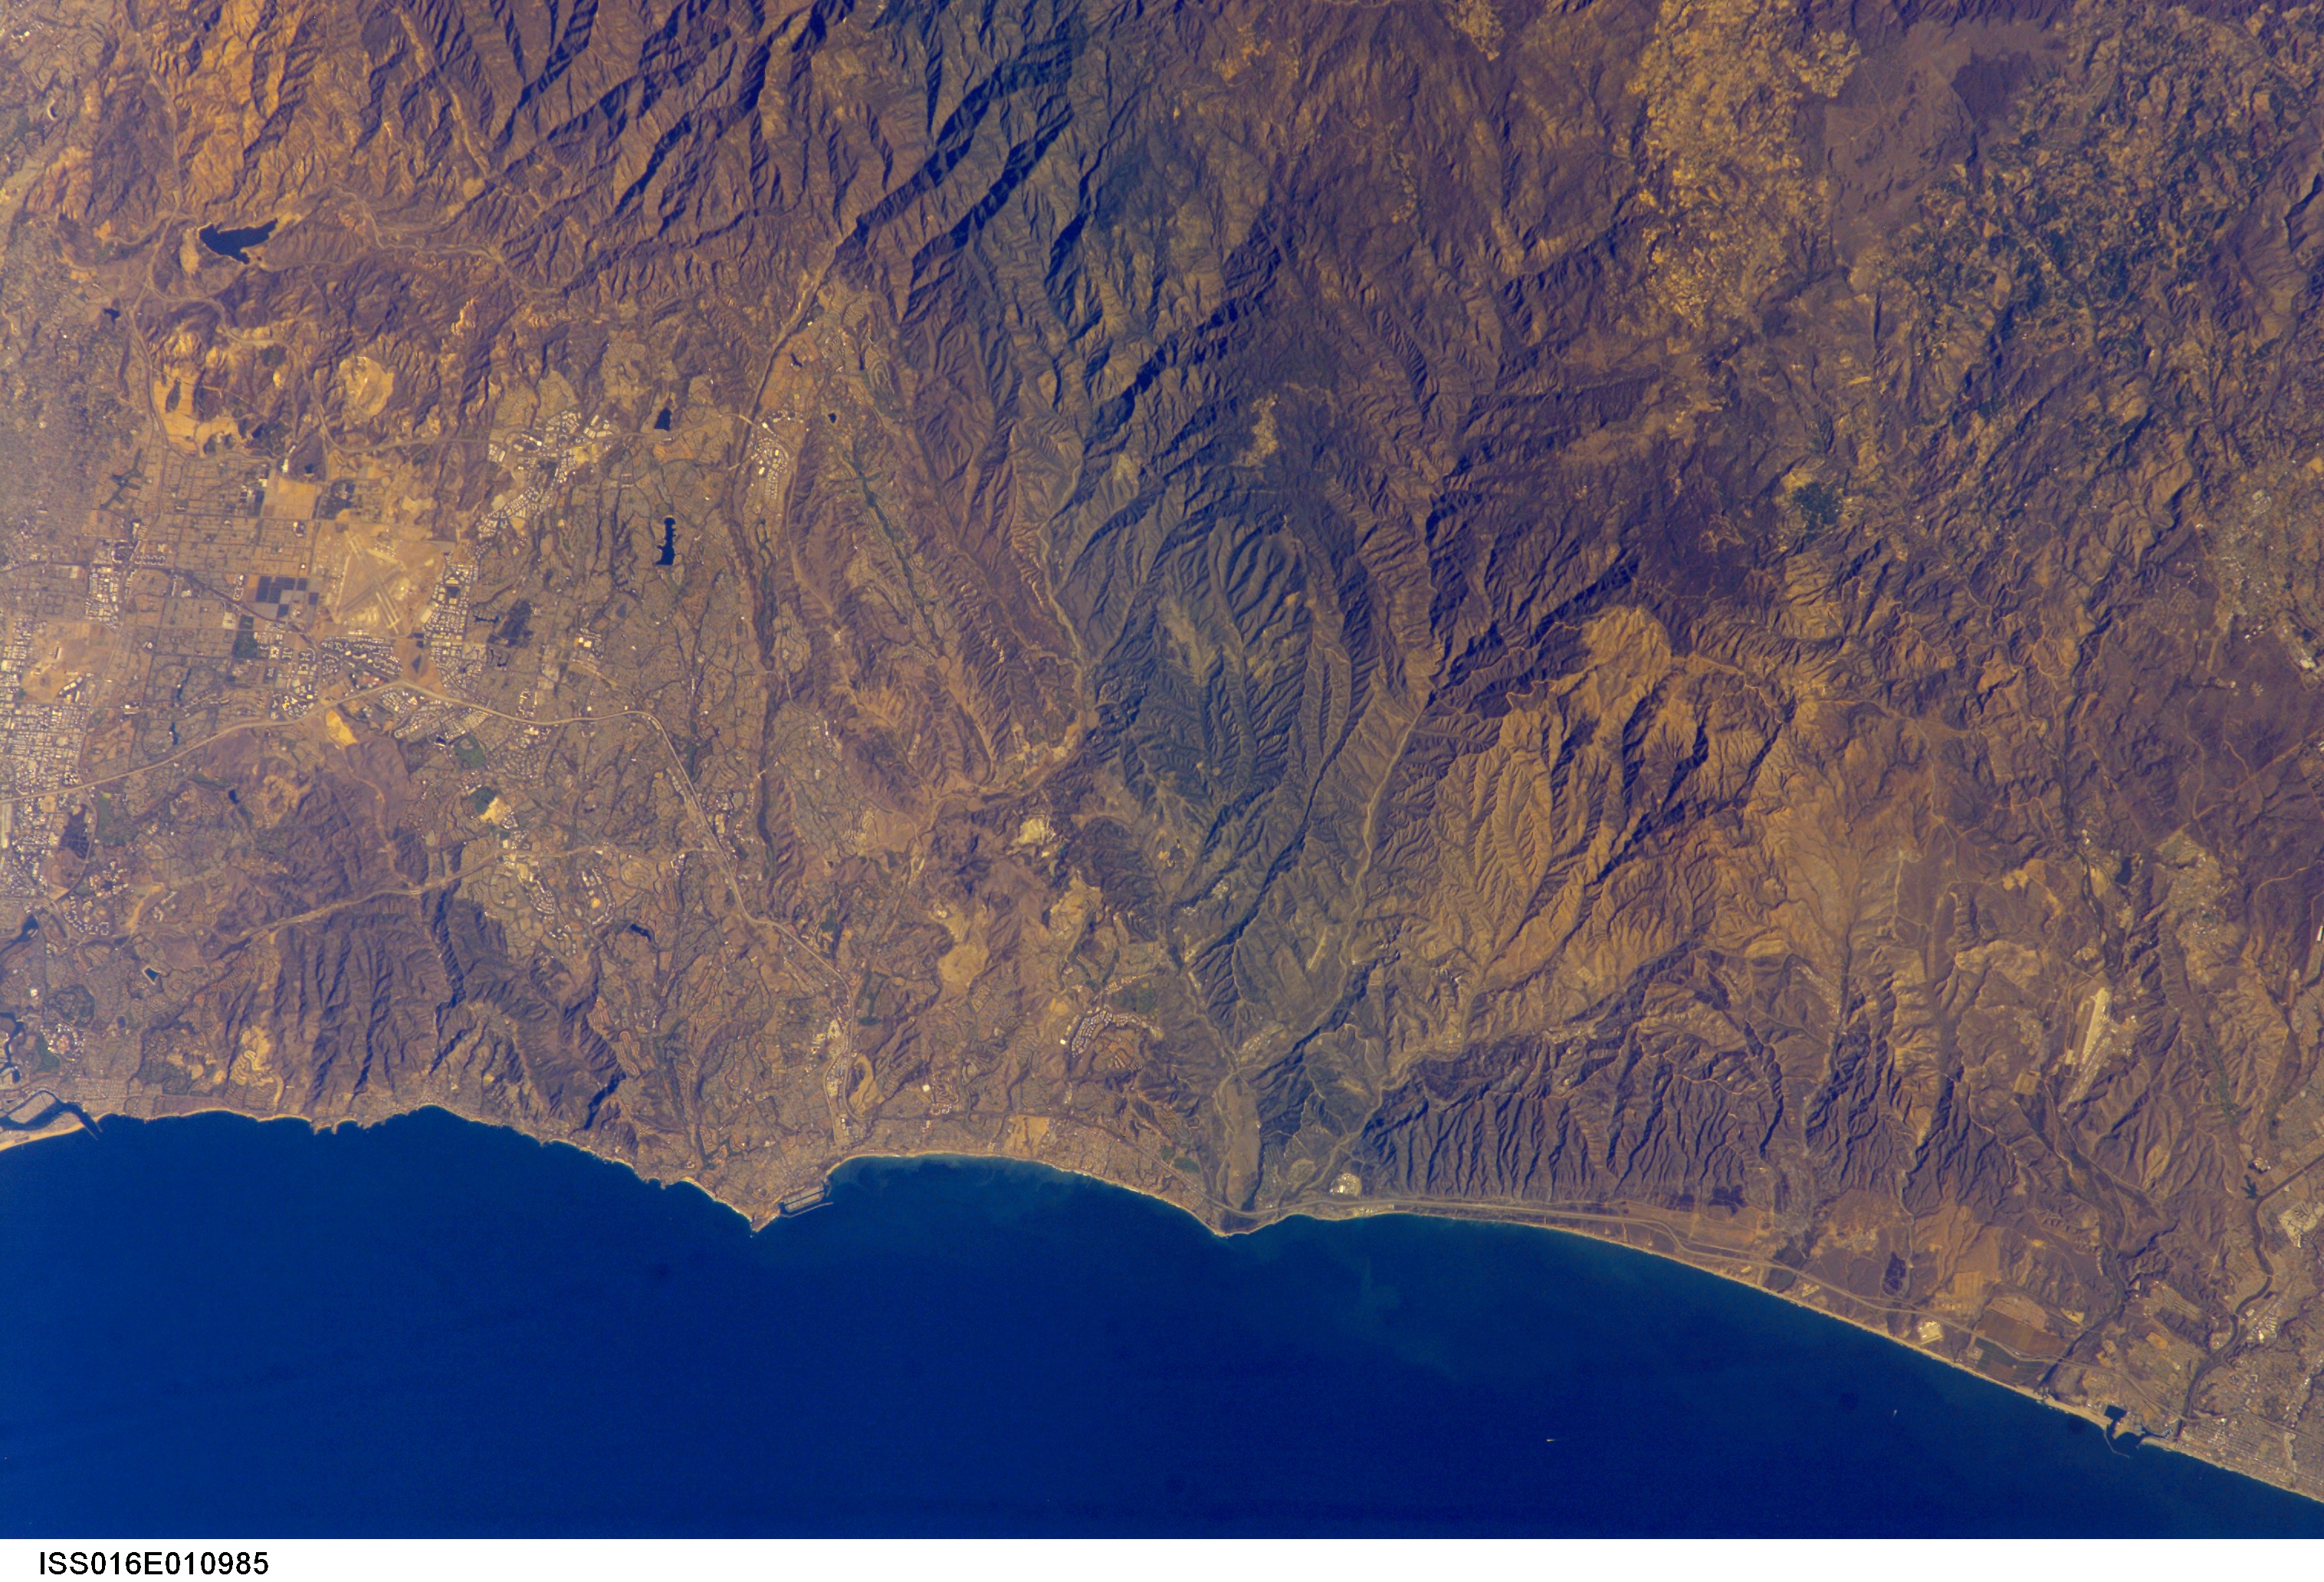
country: USA-CALIFORNIA
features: DANA PT., MTS., SAN CLEMENTE
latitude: 33.5
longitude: -118.0
